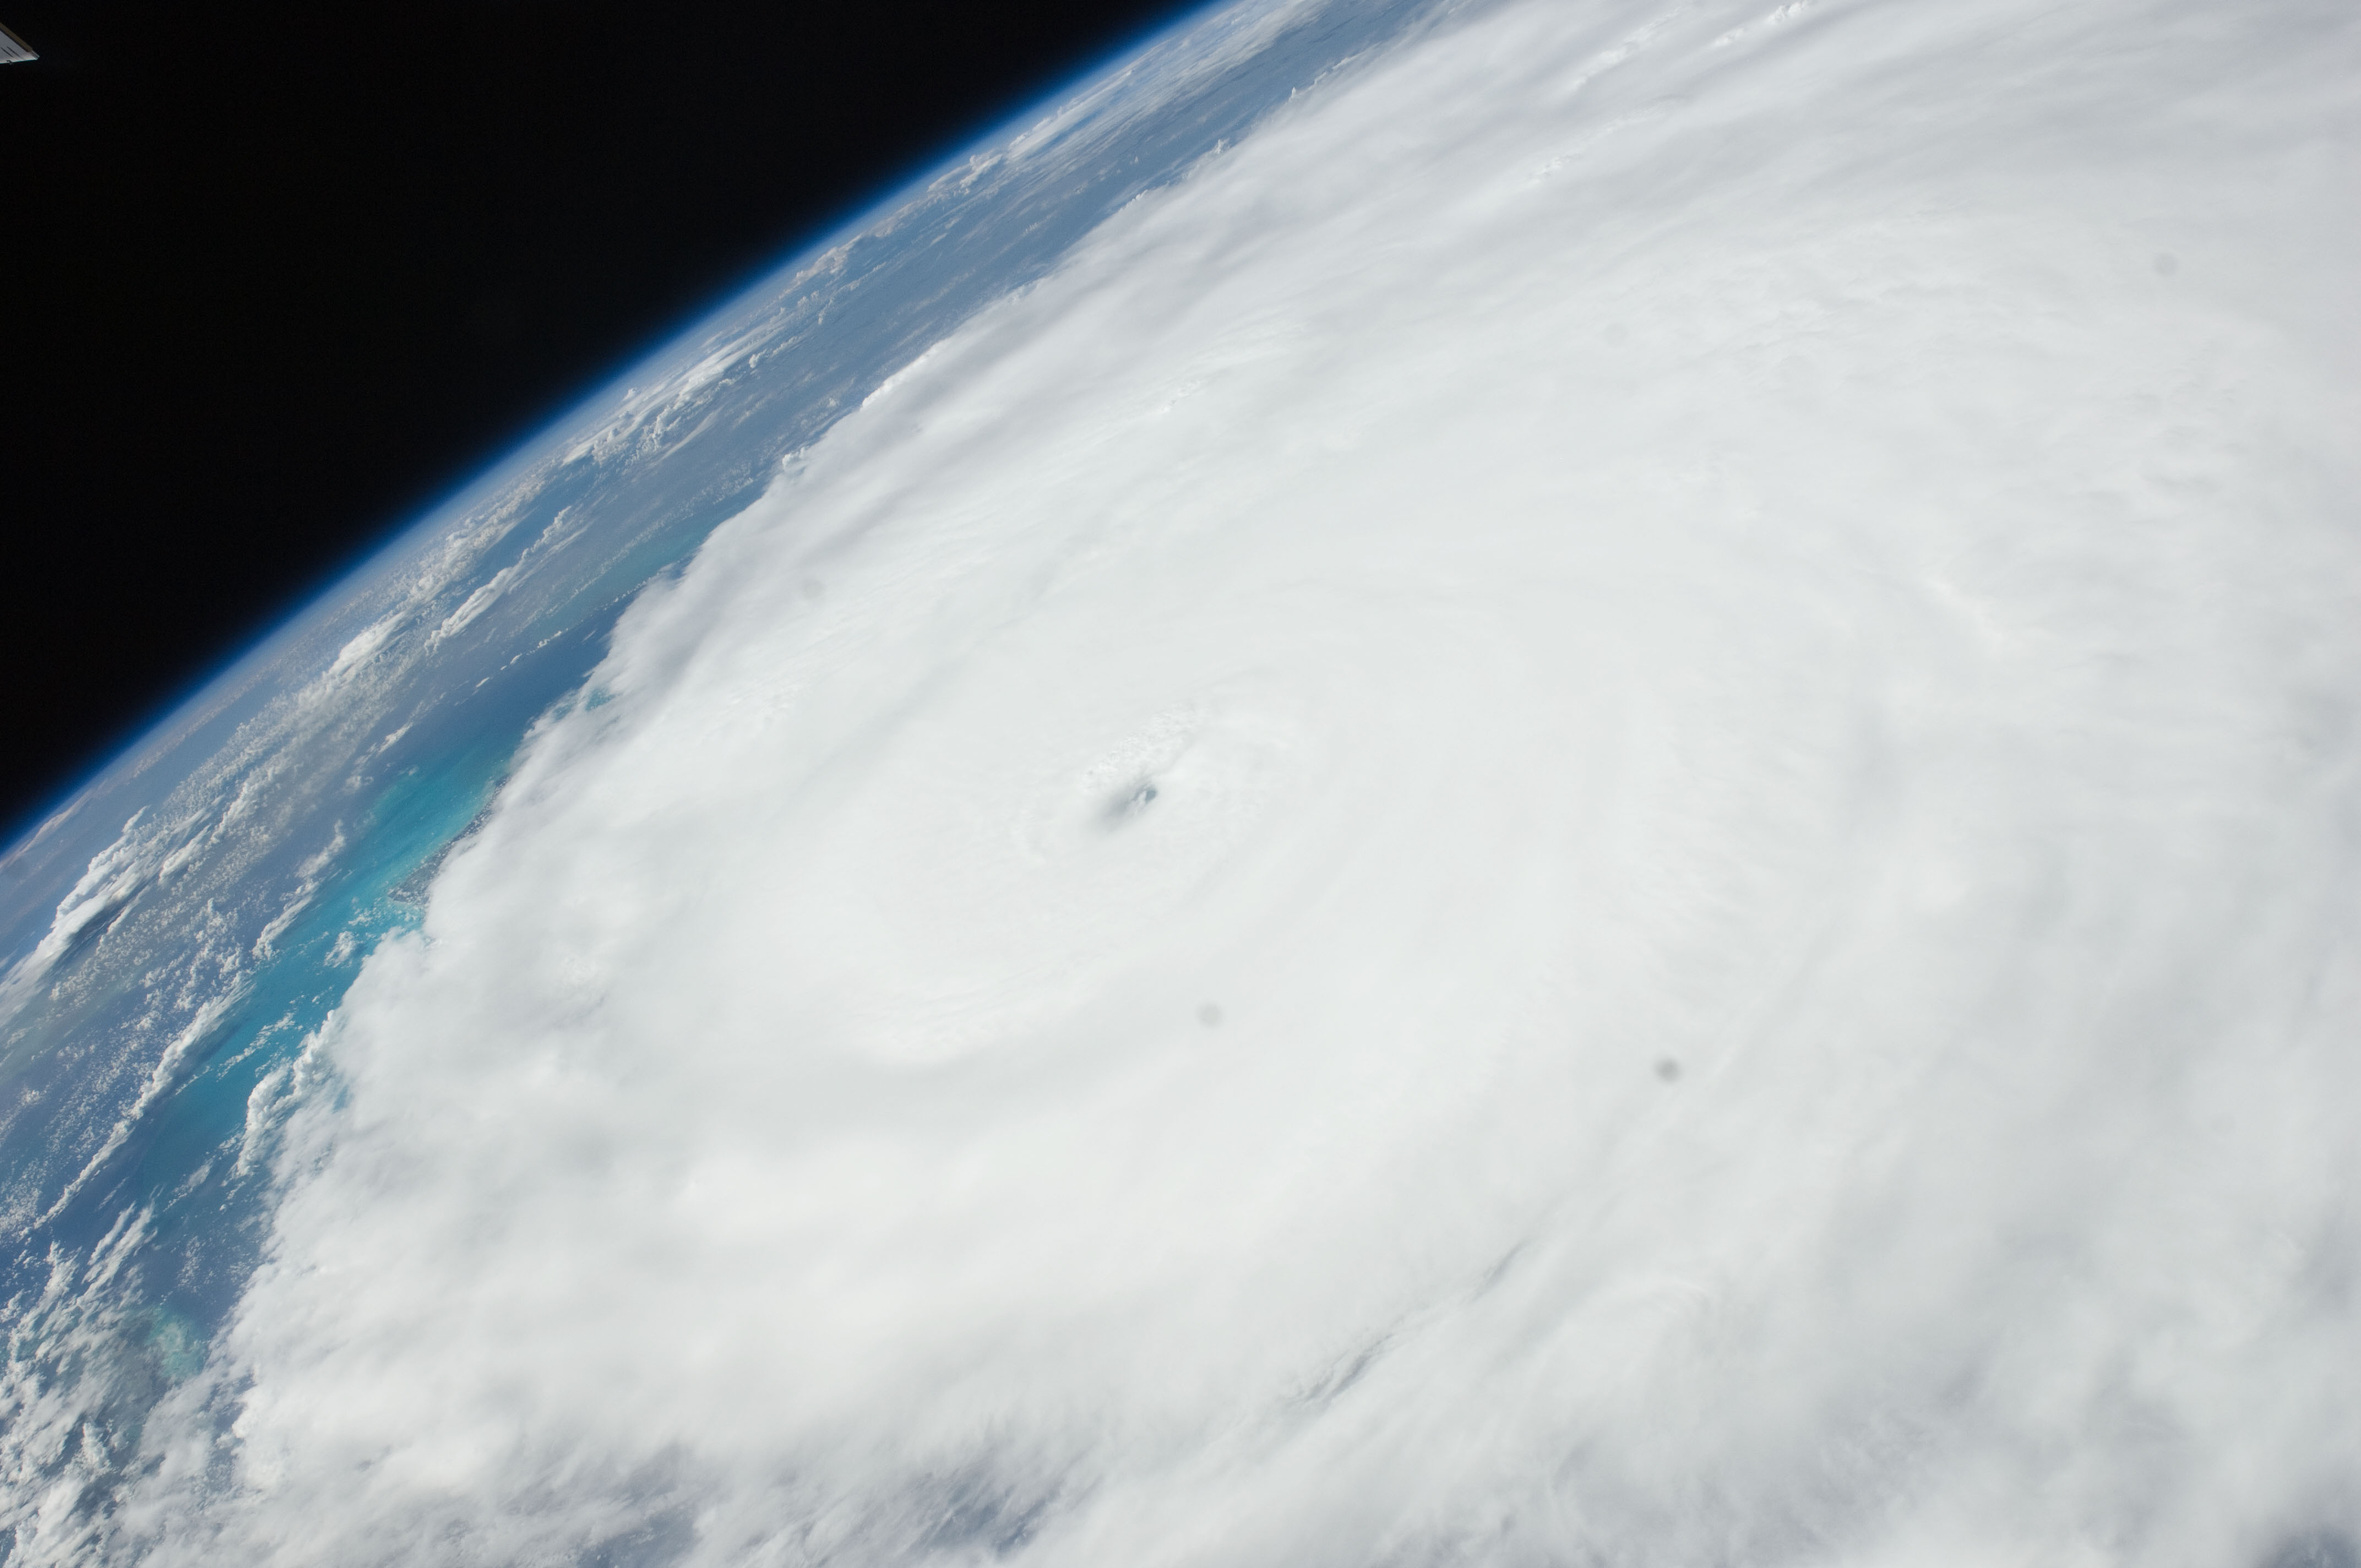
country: BAHAMAS
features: PAN-ATLANTIC O., HURRICANE IRENE, EYE, STORM BANDS
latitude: 23.0
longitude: -74.5
